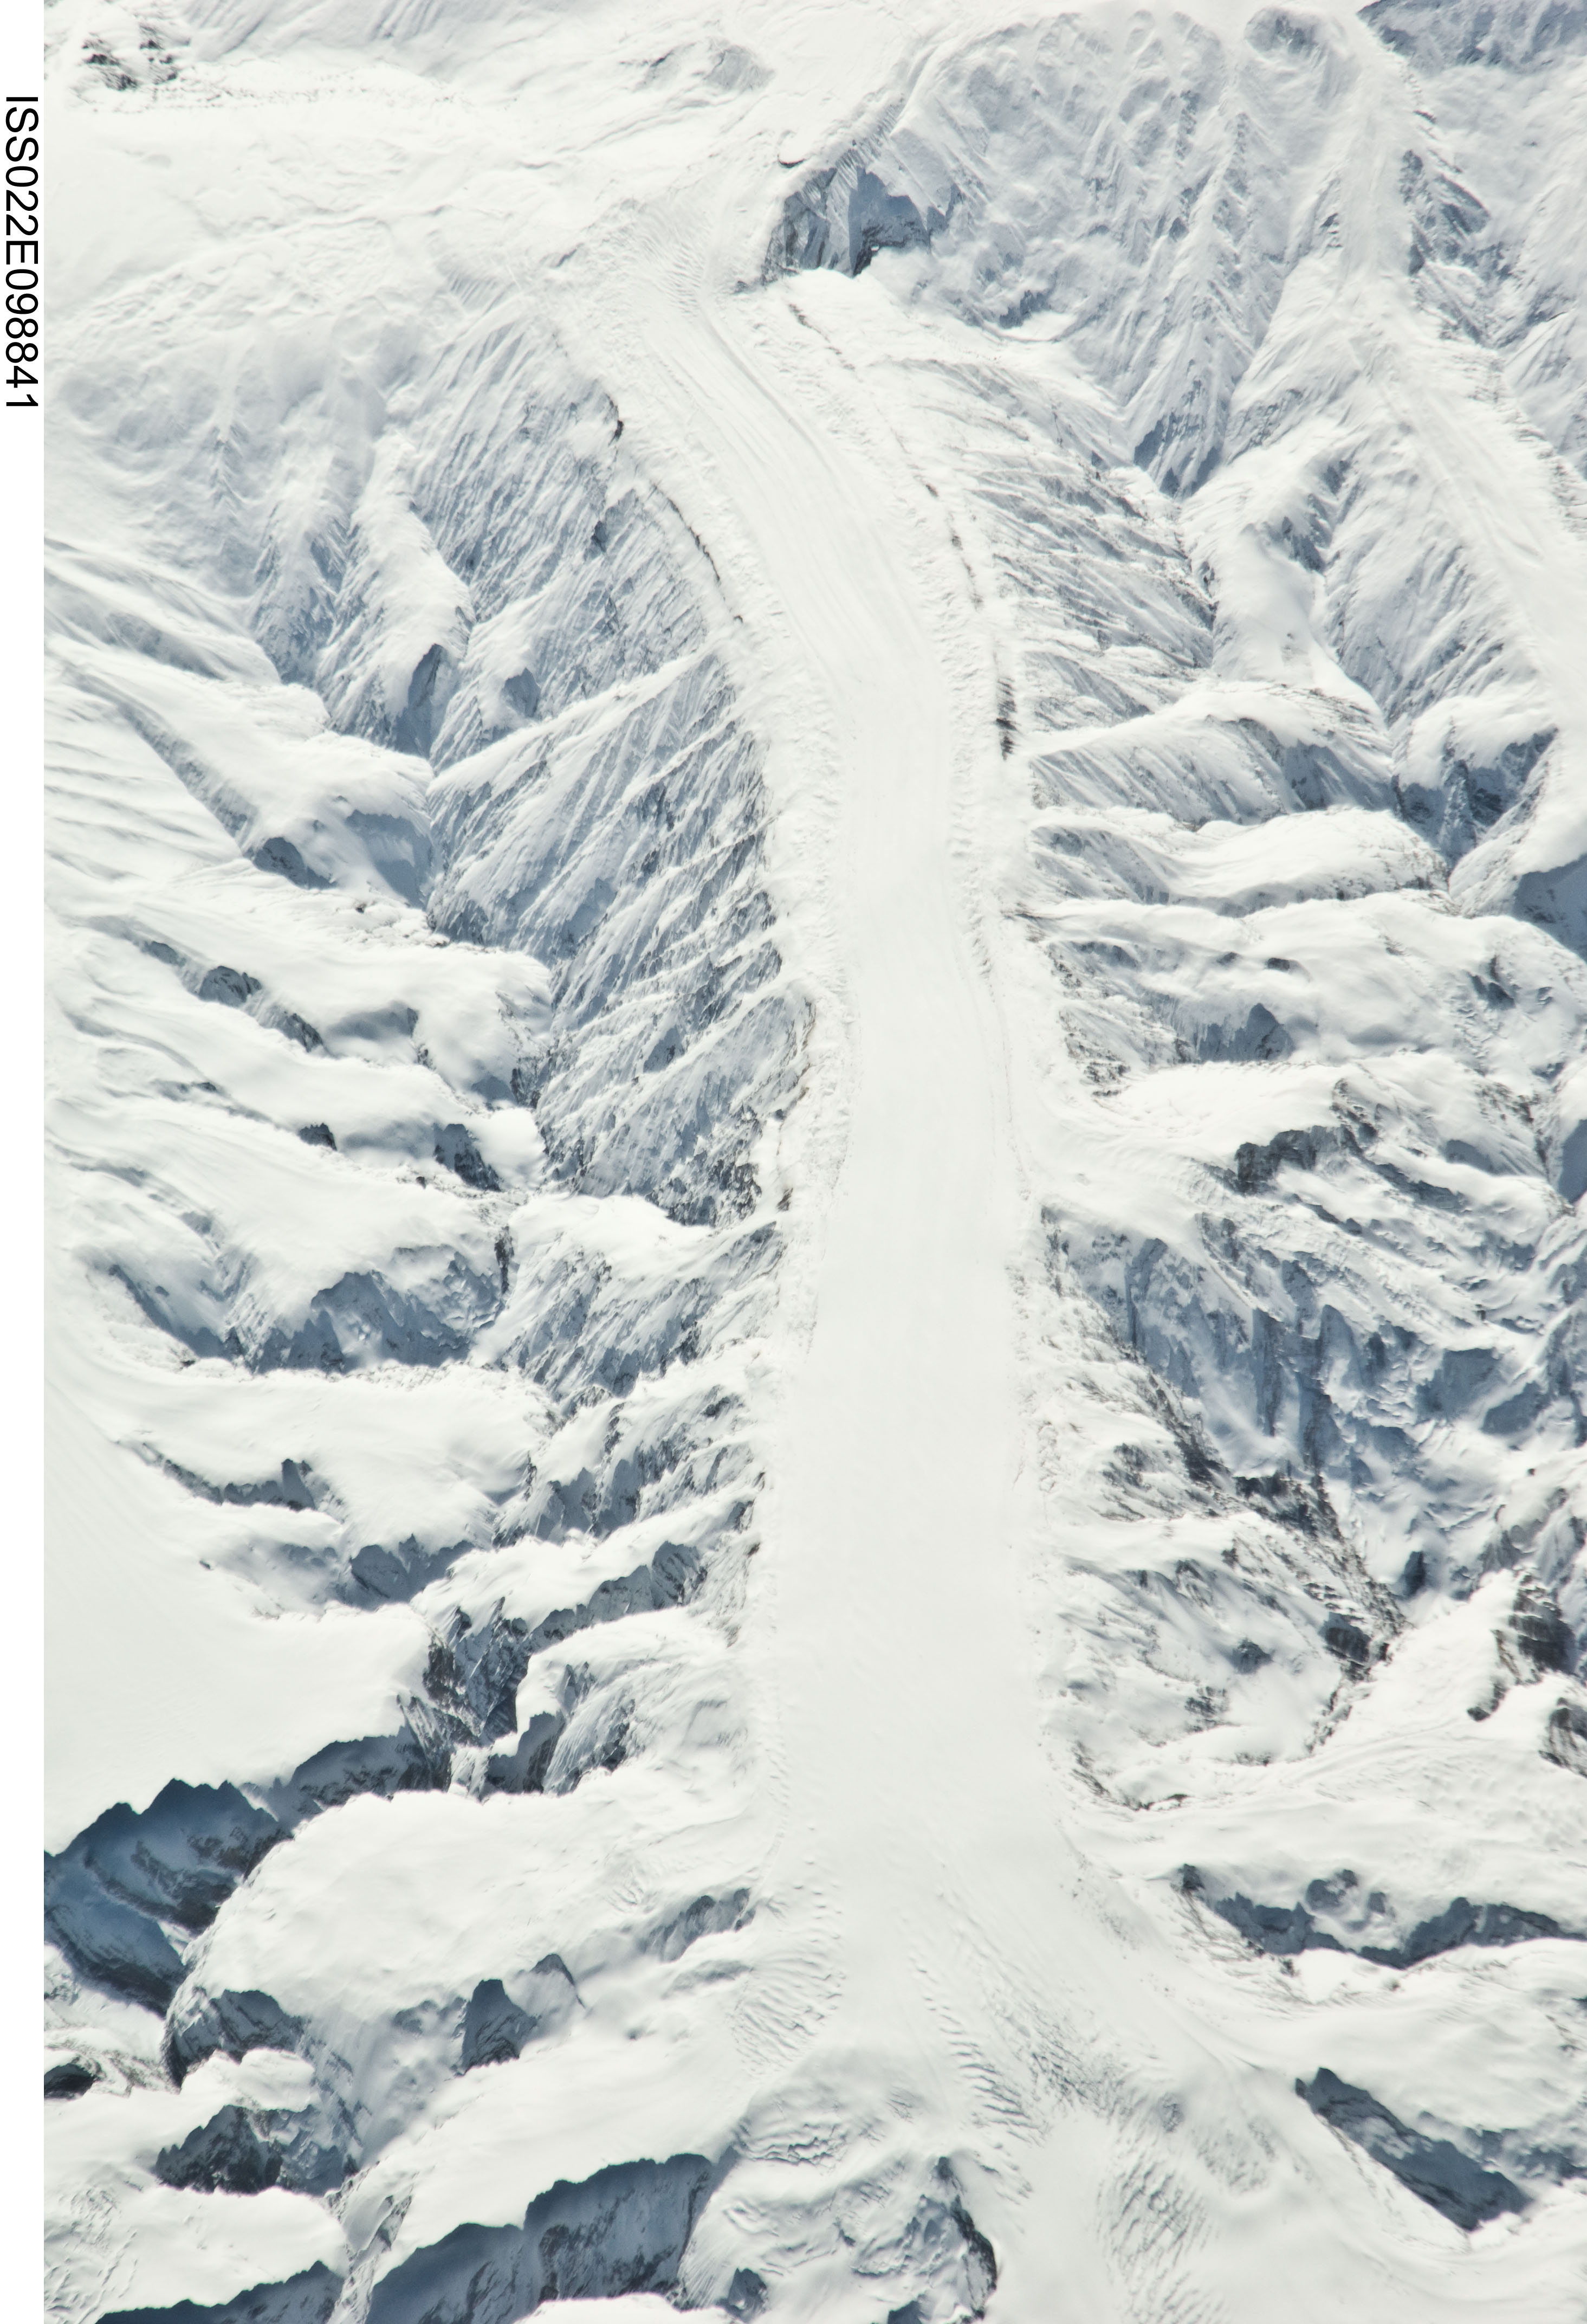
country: CHINA
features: KARAKORAM RANGE, SNOW COVERED GLACIERS AND VALLEYS
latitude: 35.8
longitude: 77.4
